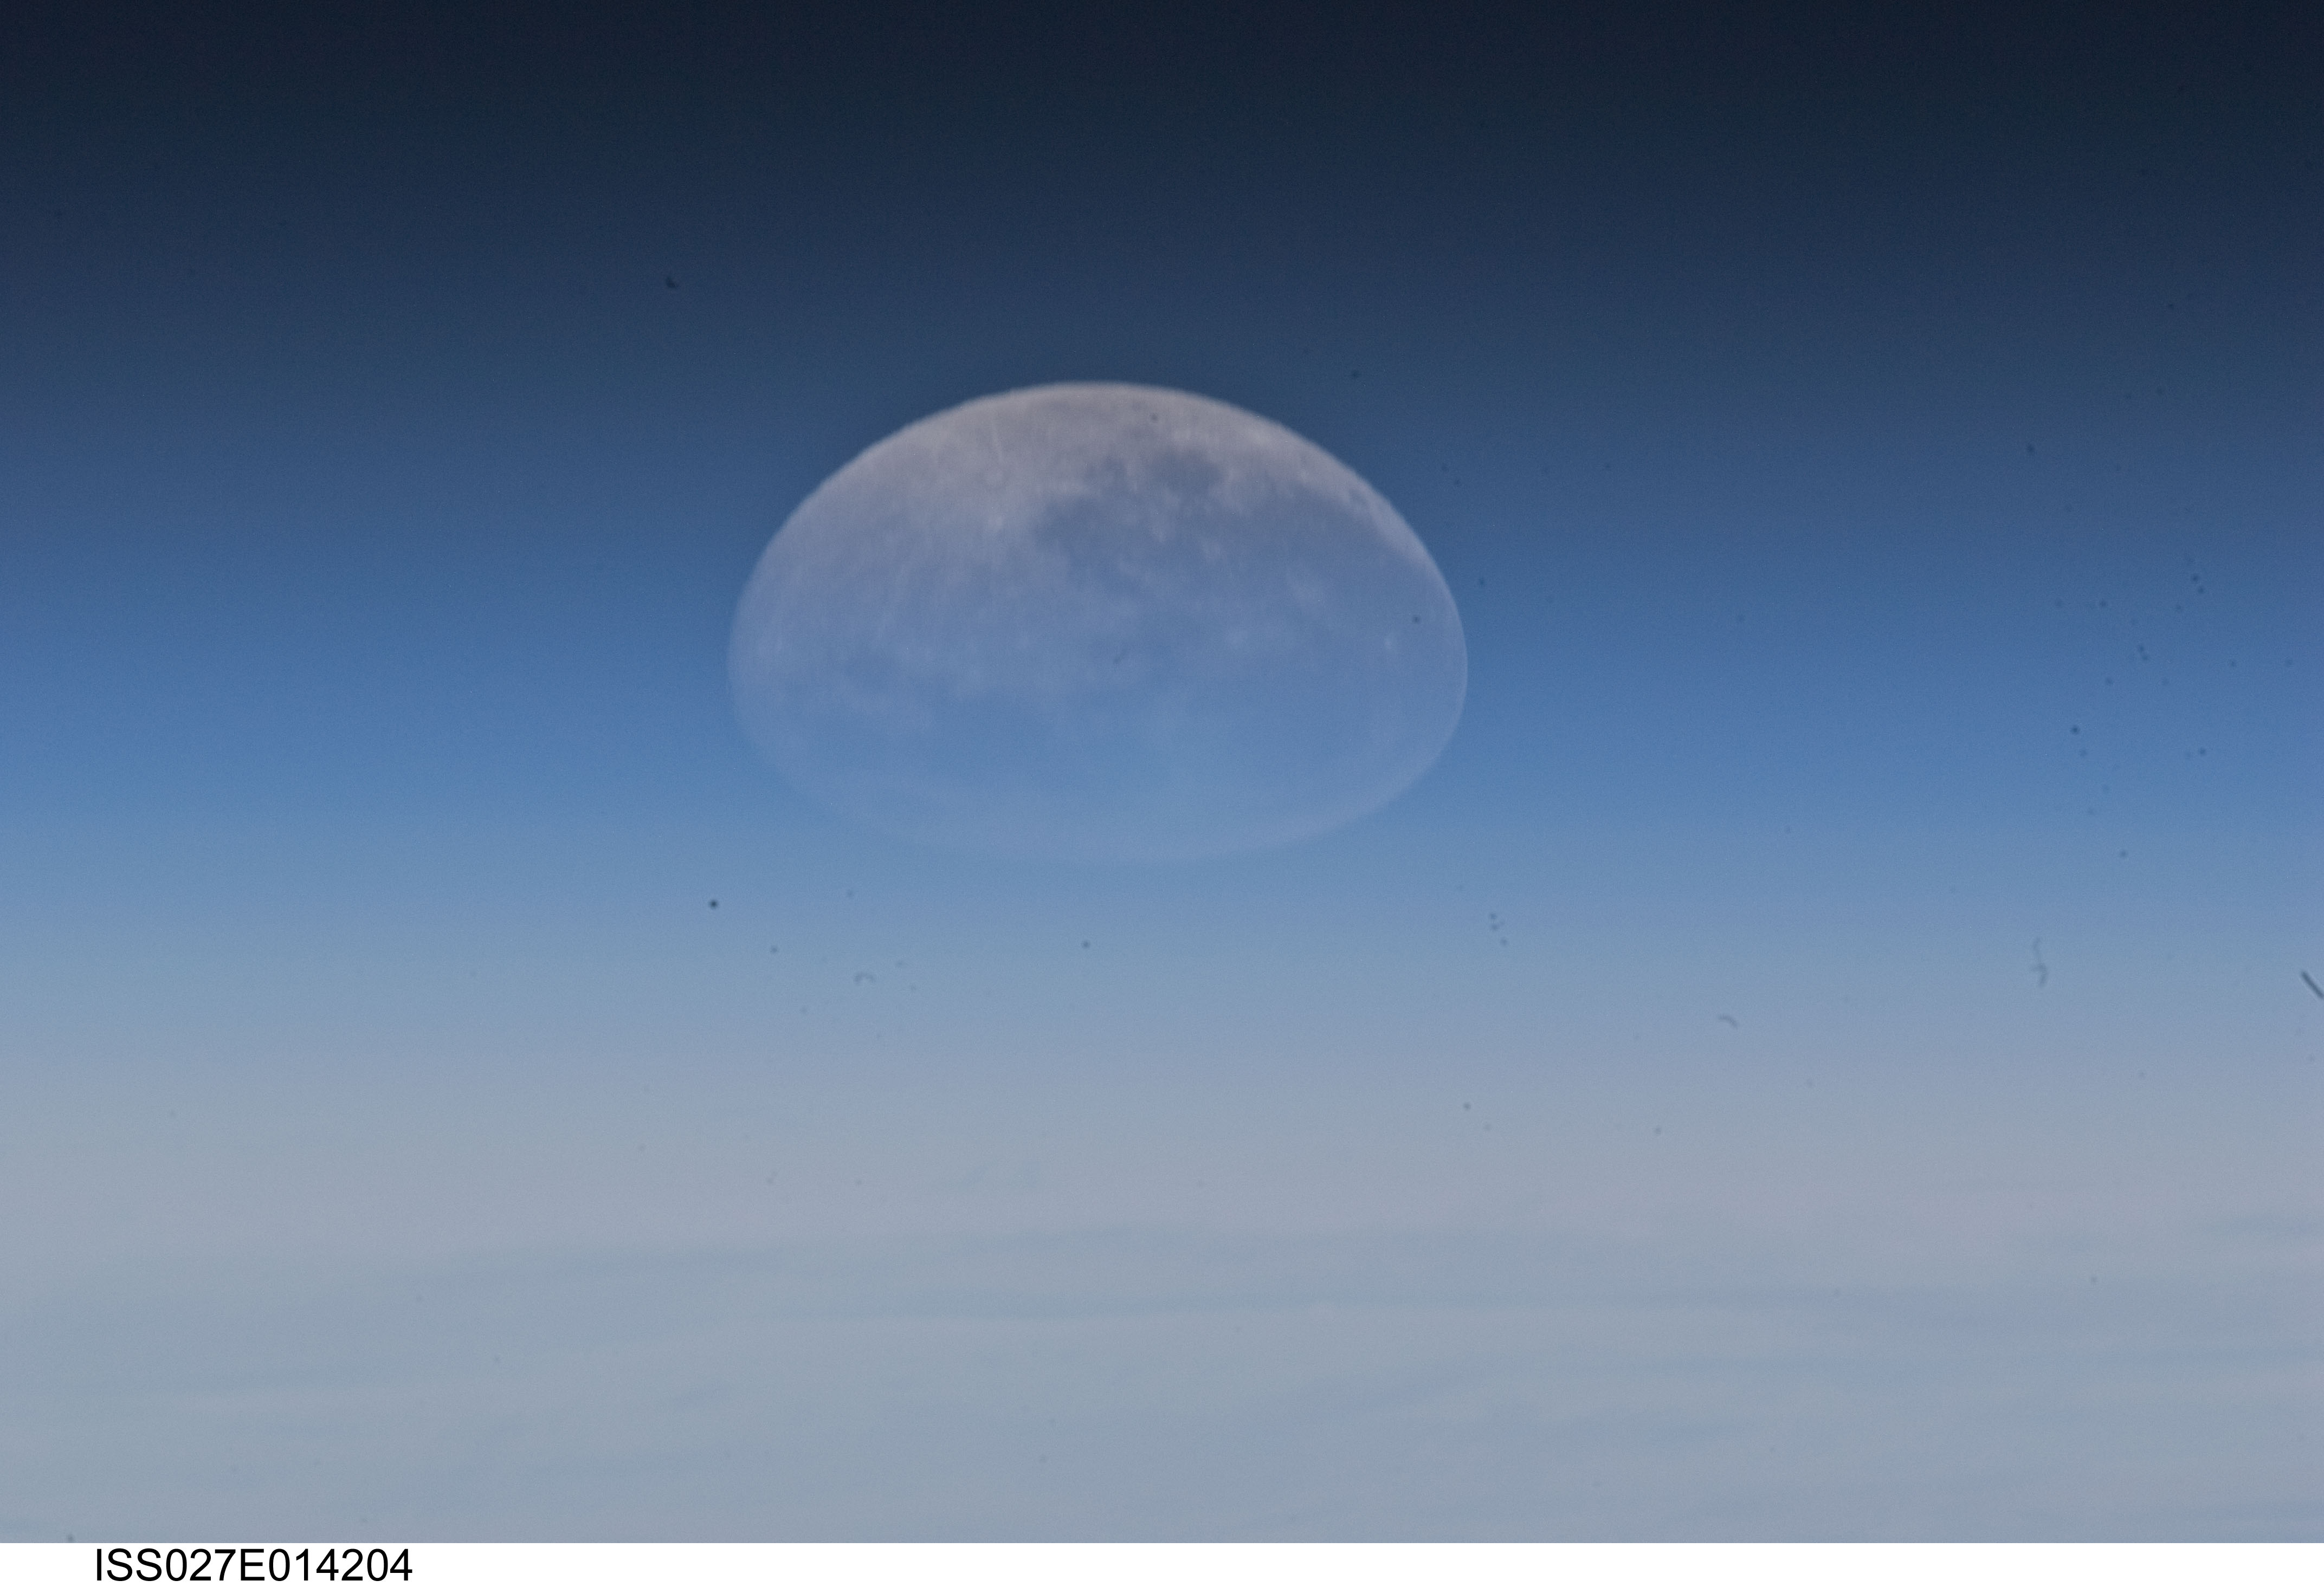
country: PACIFIC OCEAN
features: PAN-ATMOSPHERIC LIMB, FULL MOON SETTING
